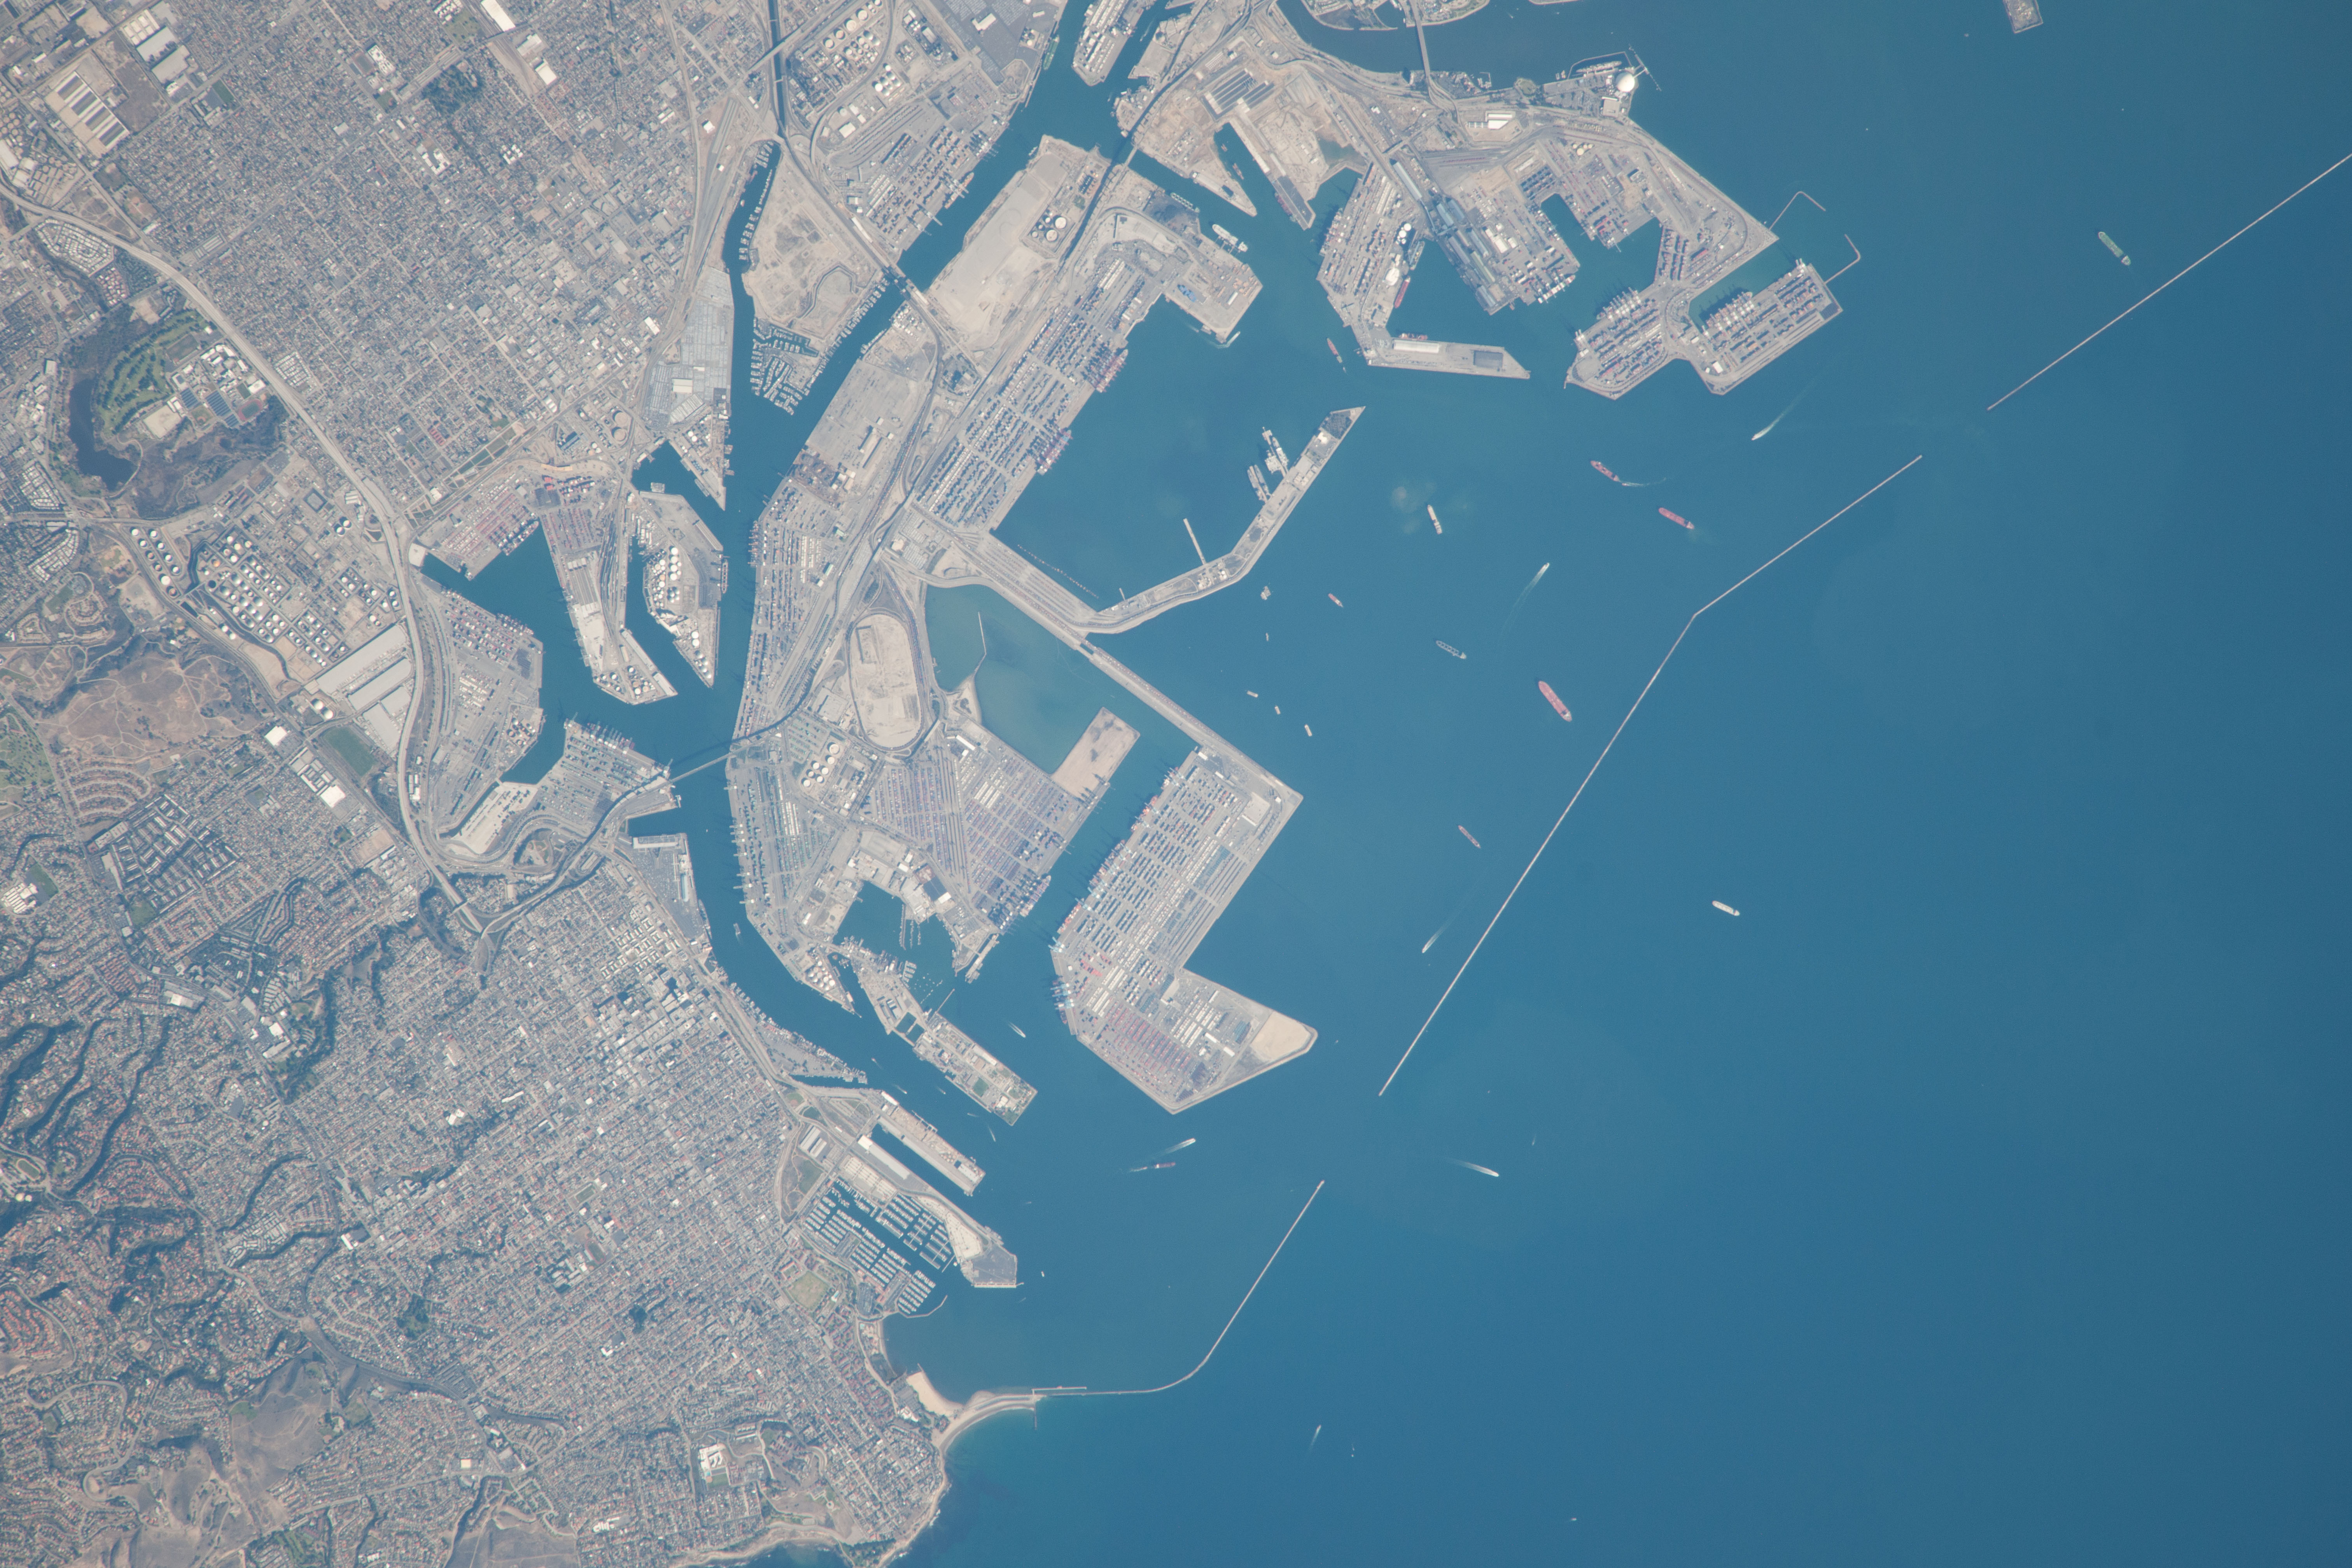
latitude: 33.7
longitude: -118.2
